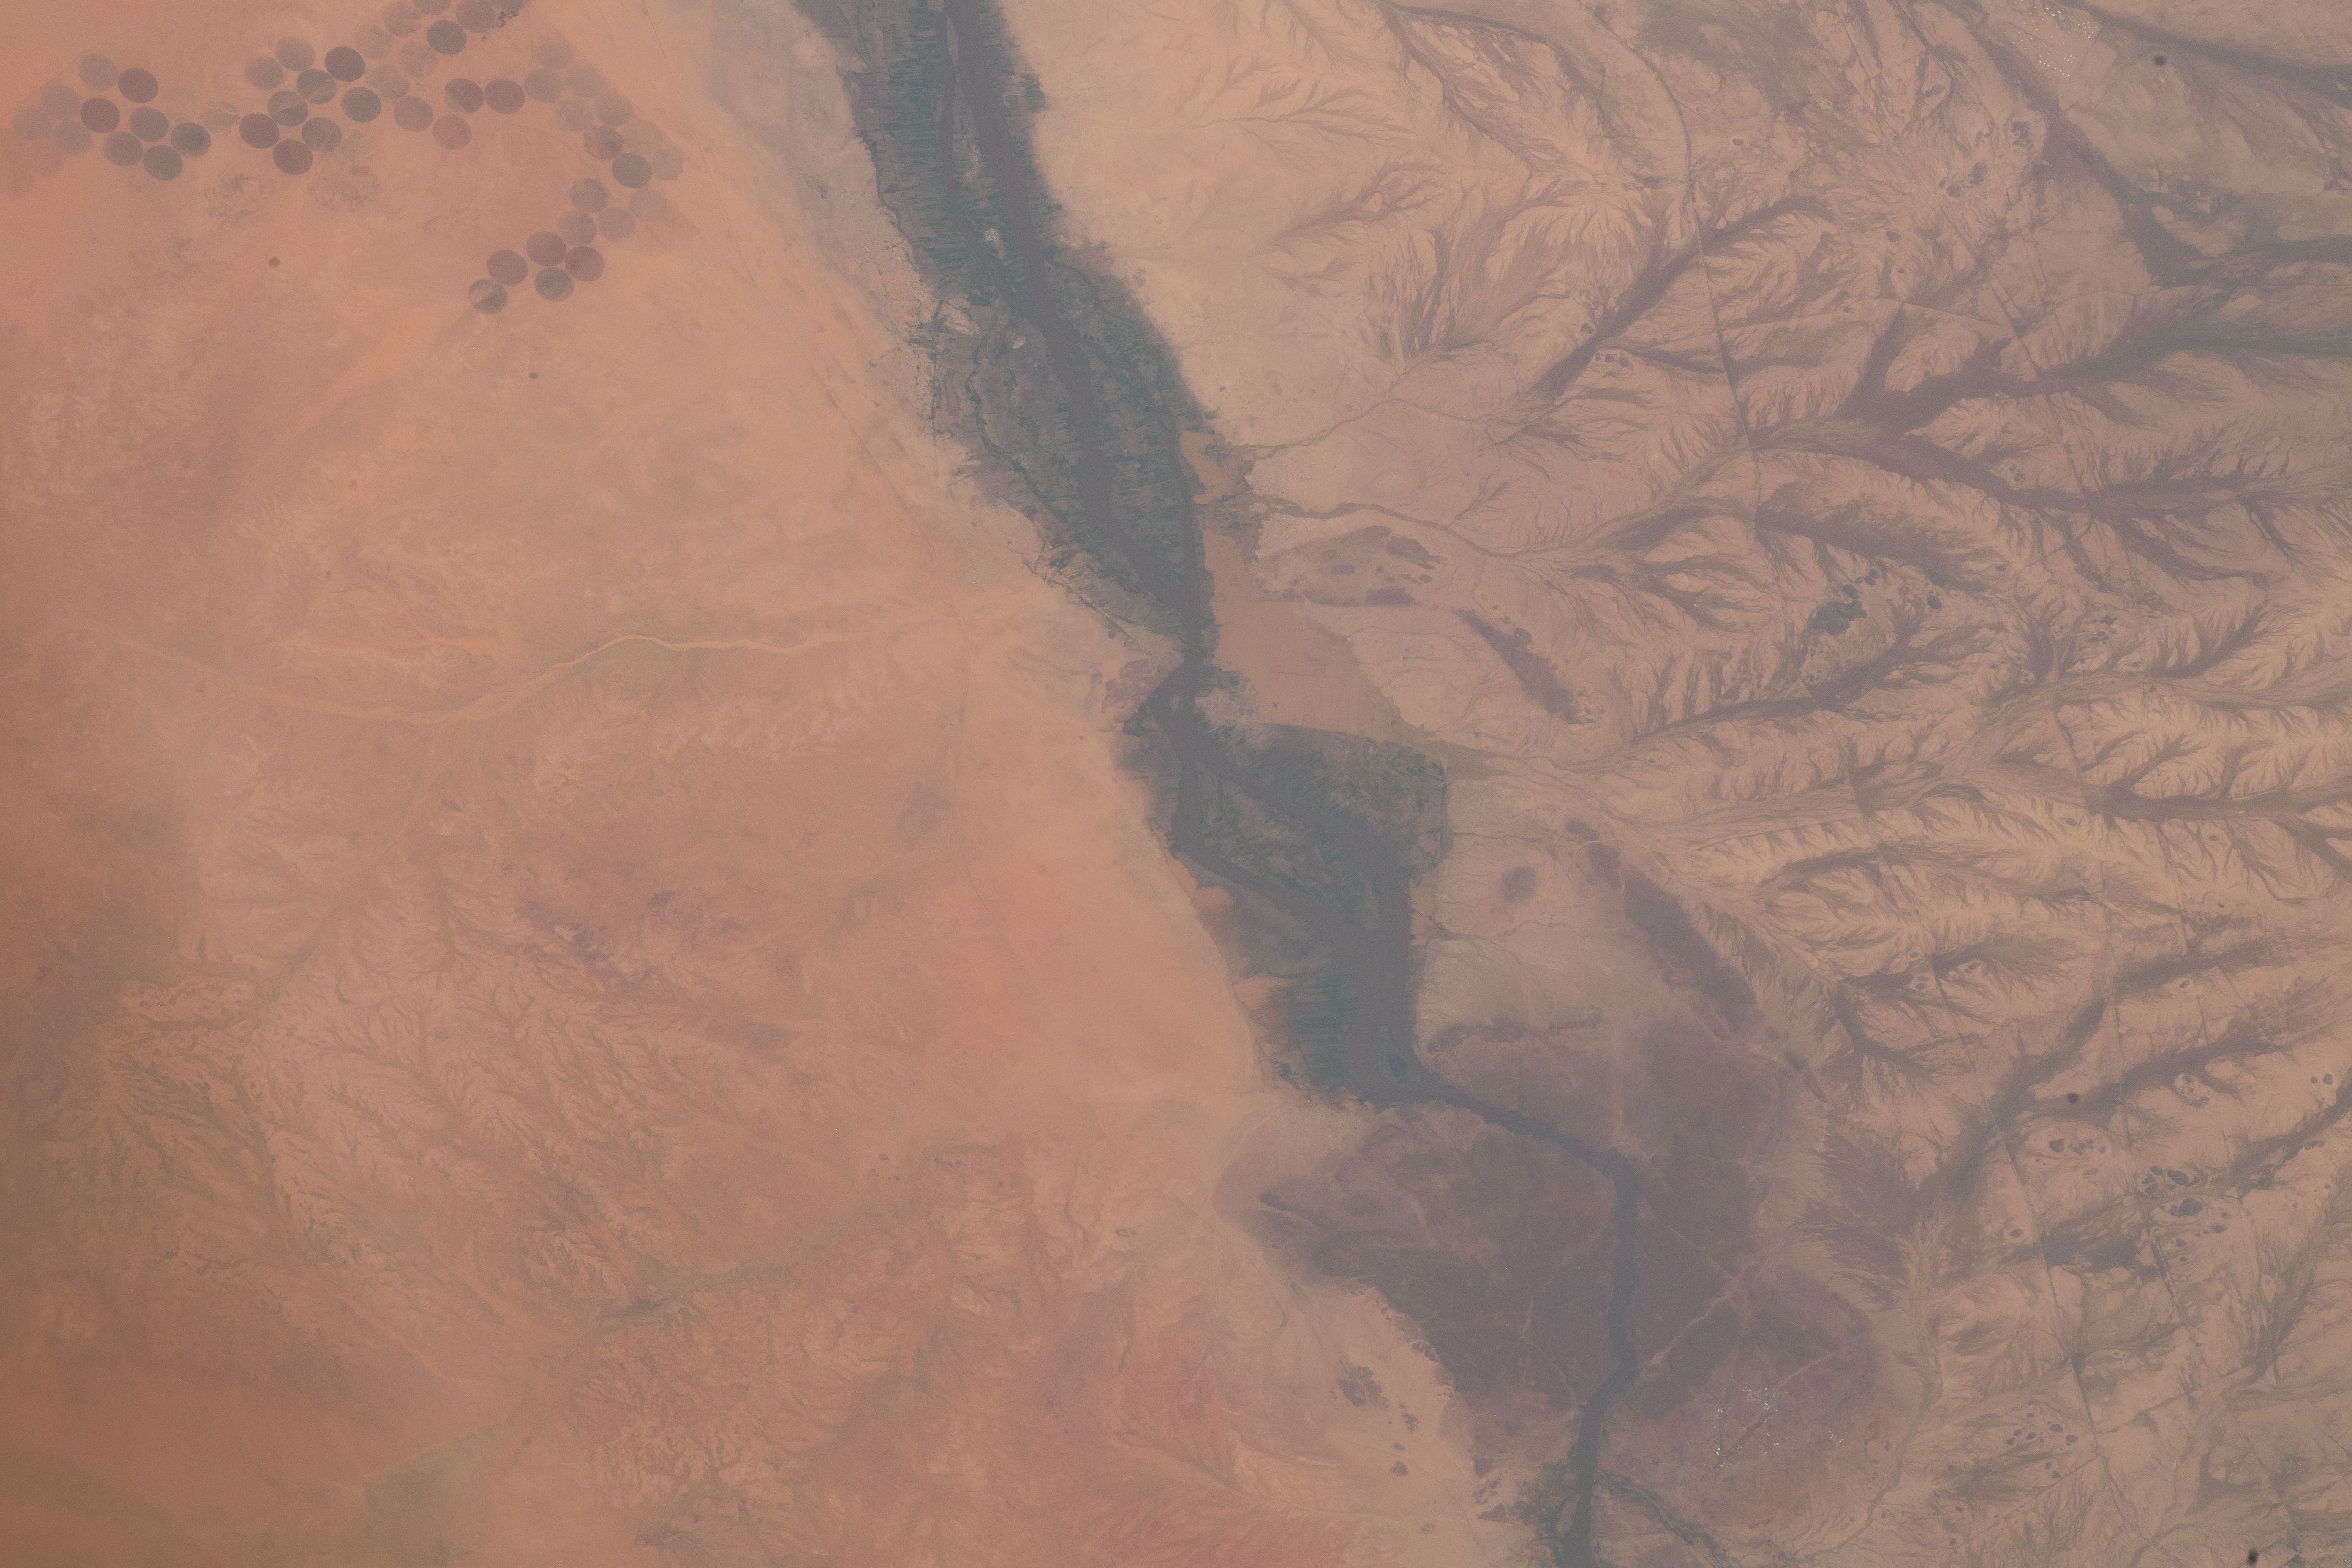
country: SUDAN
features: NILE RIVER, SALAWA, WAD HAMID
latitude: 16.4
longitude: 32.7
